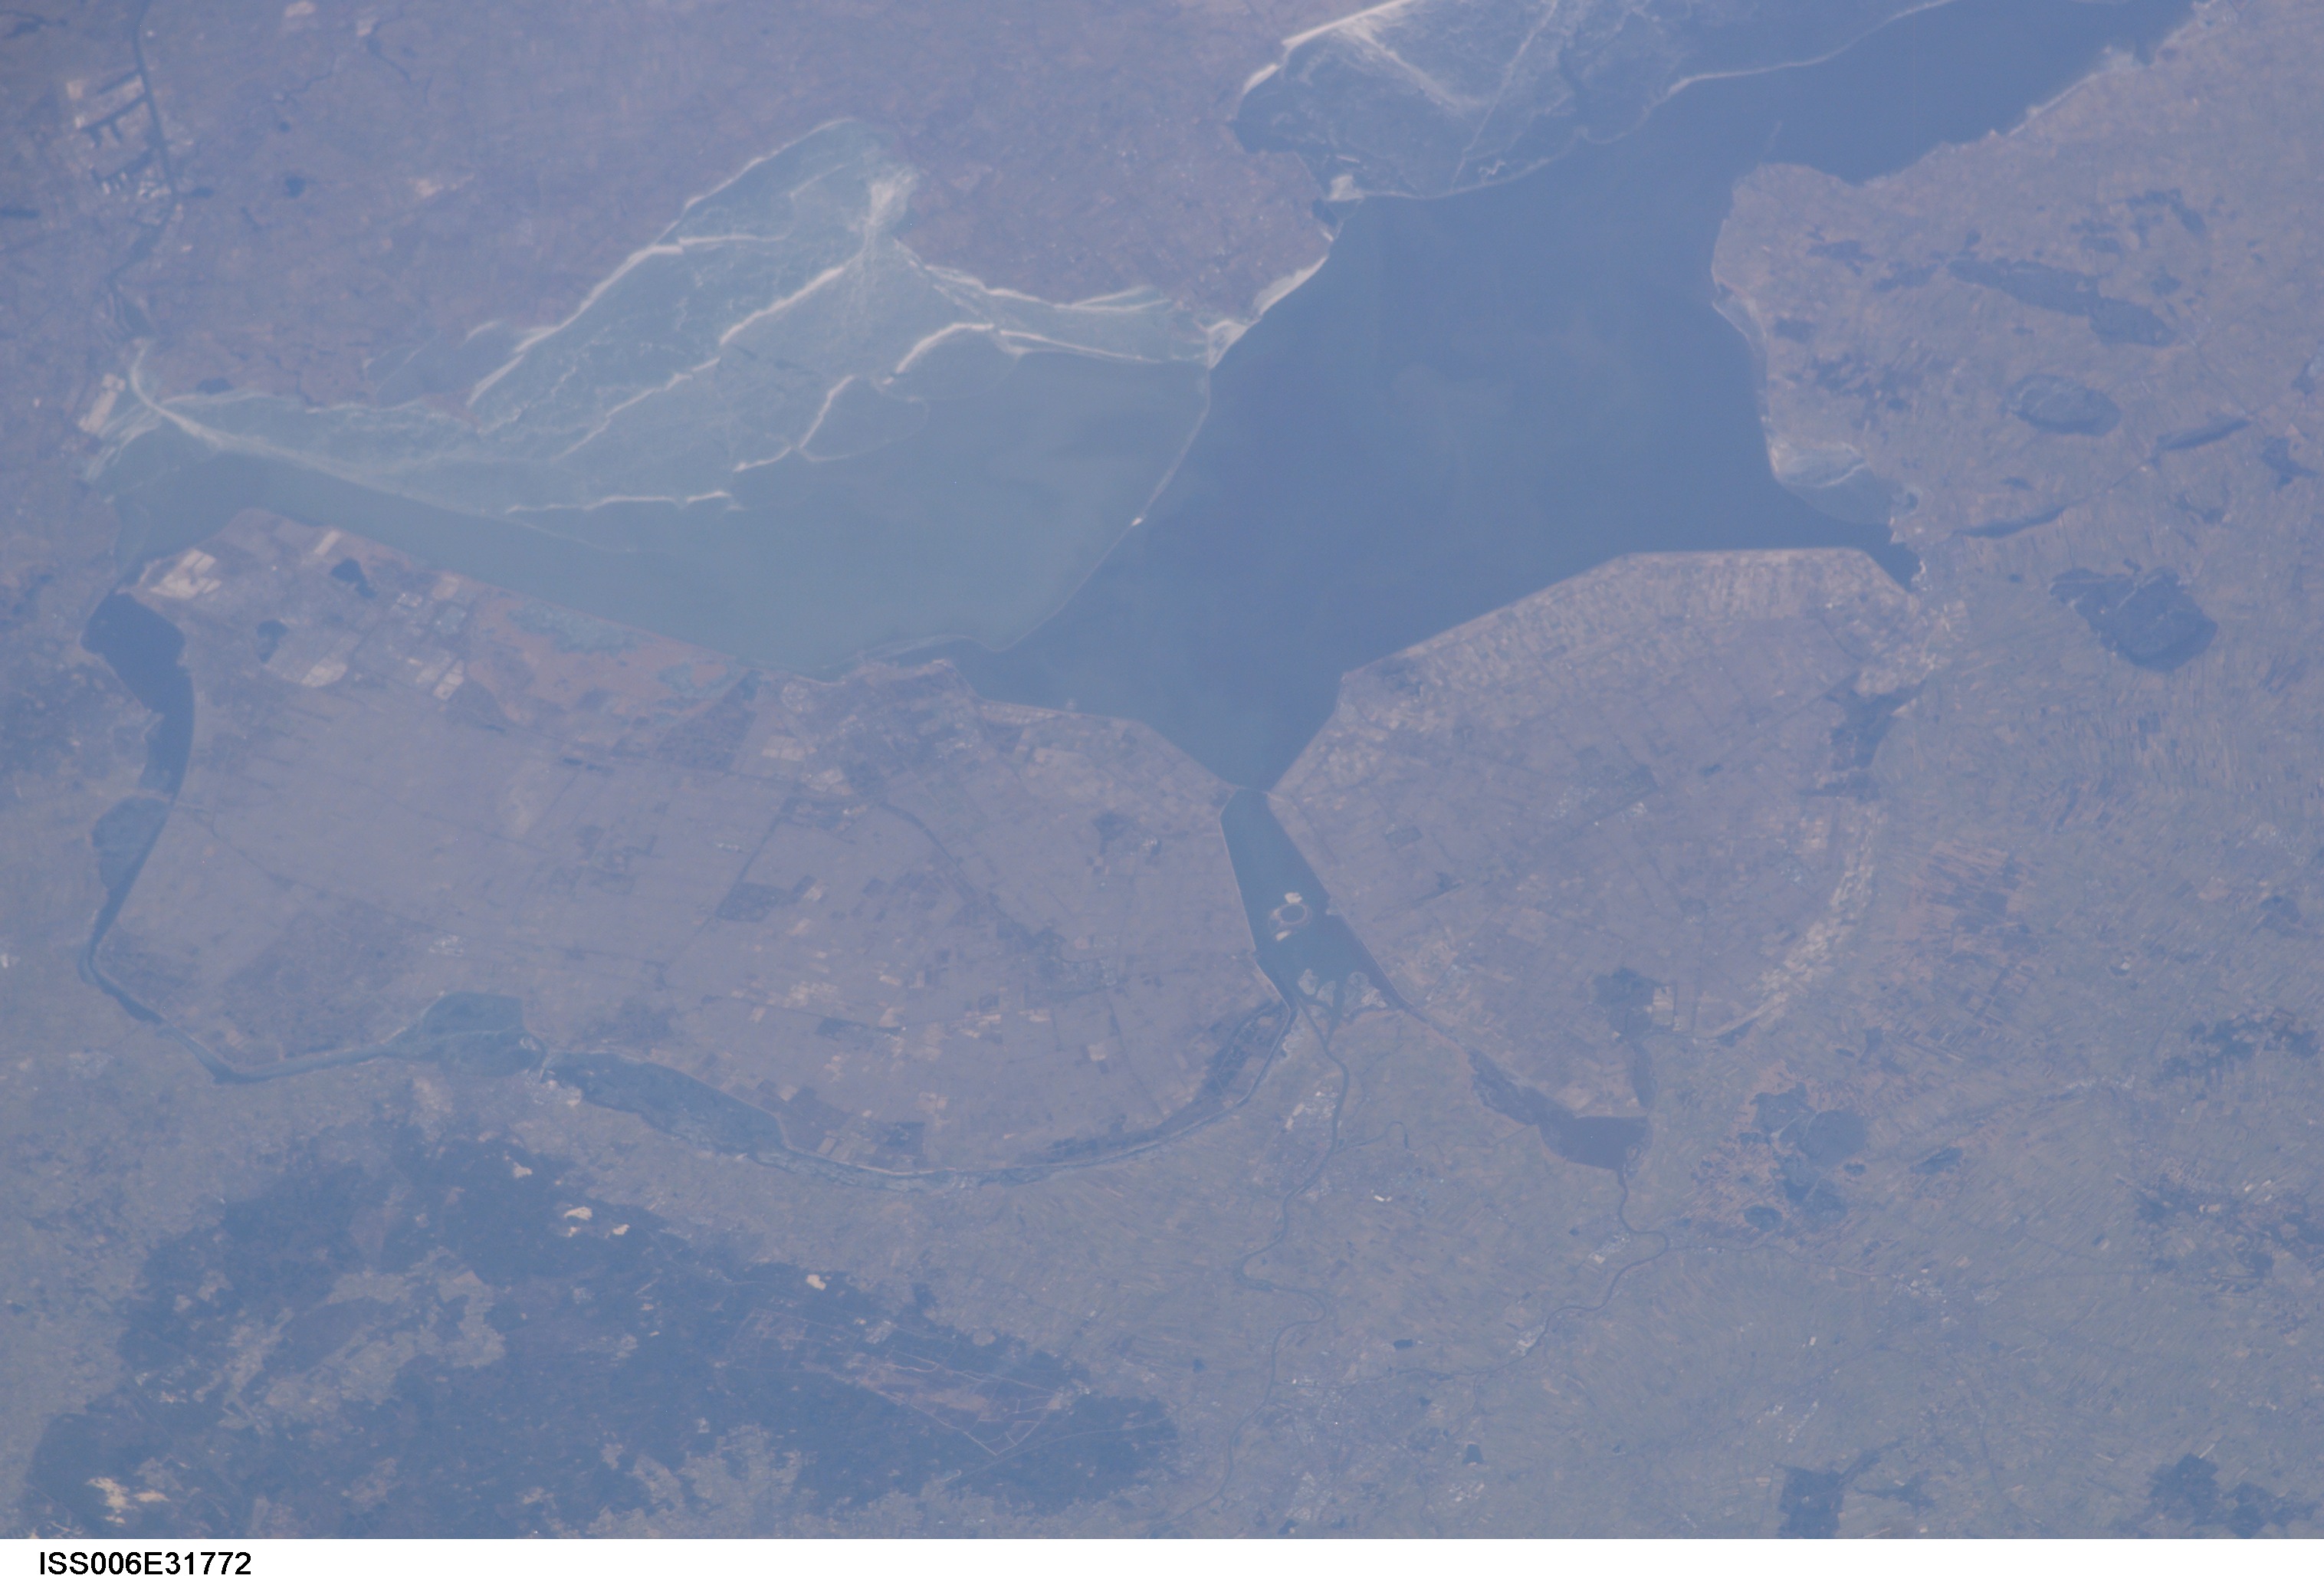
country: NETHERLANDS
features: IJSSELMEER, AMSTERDAM
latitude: 52.5
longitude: 5.5
